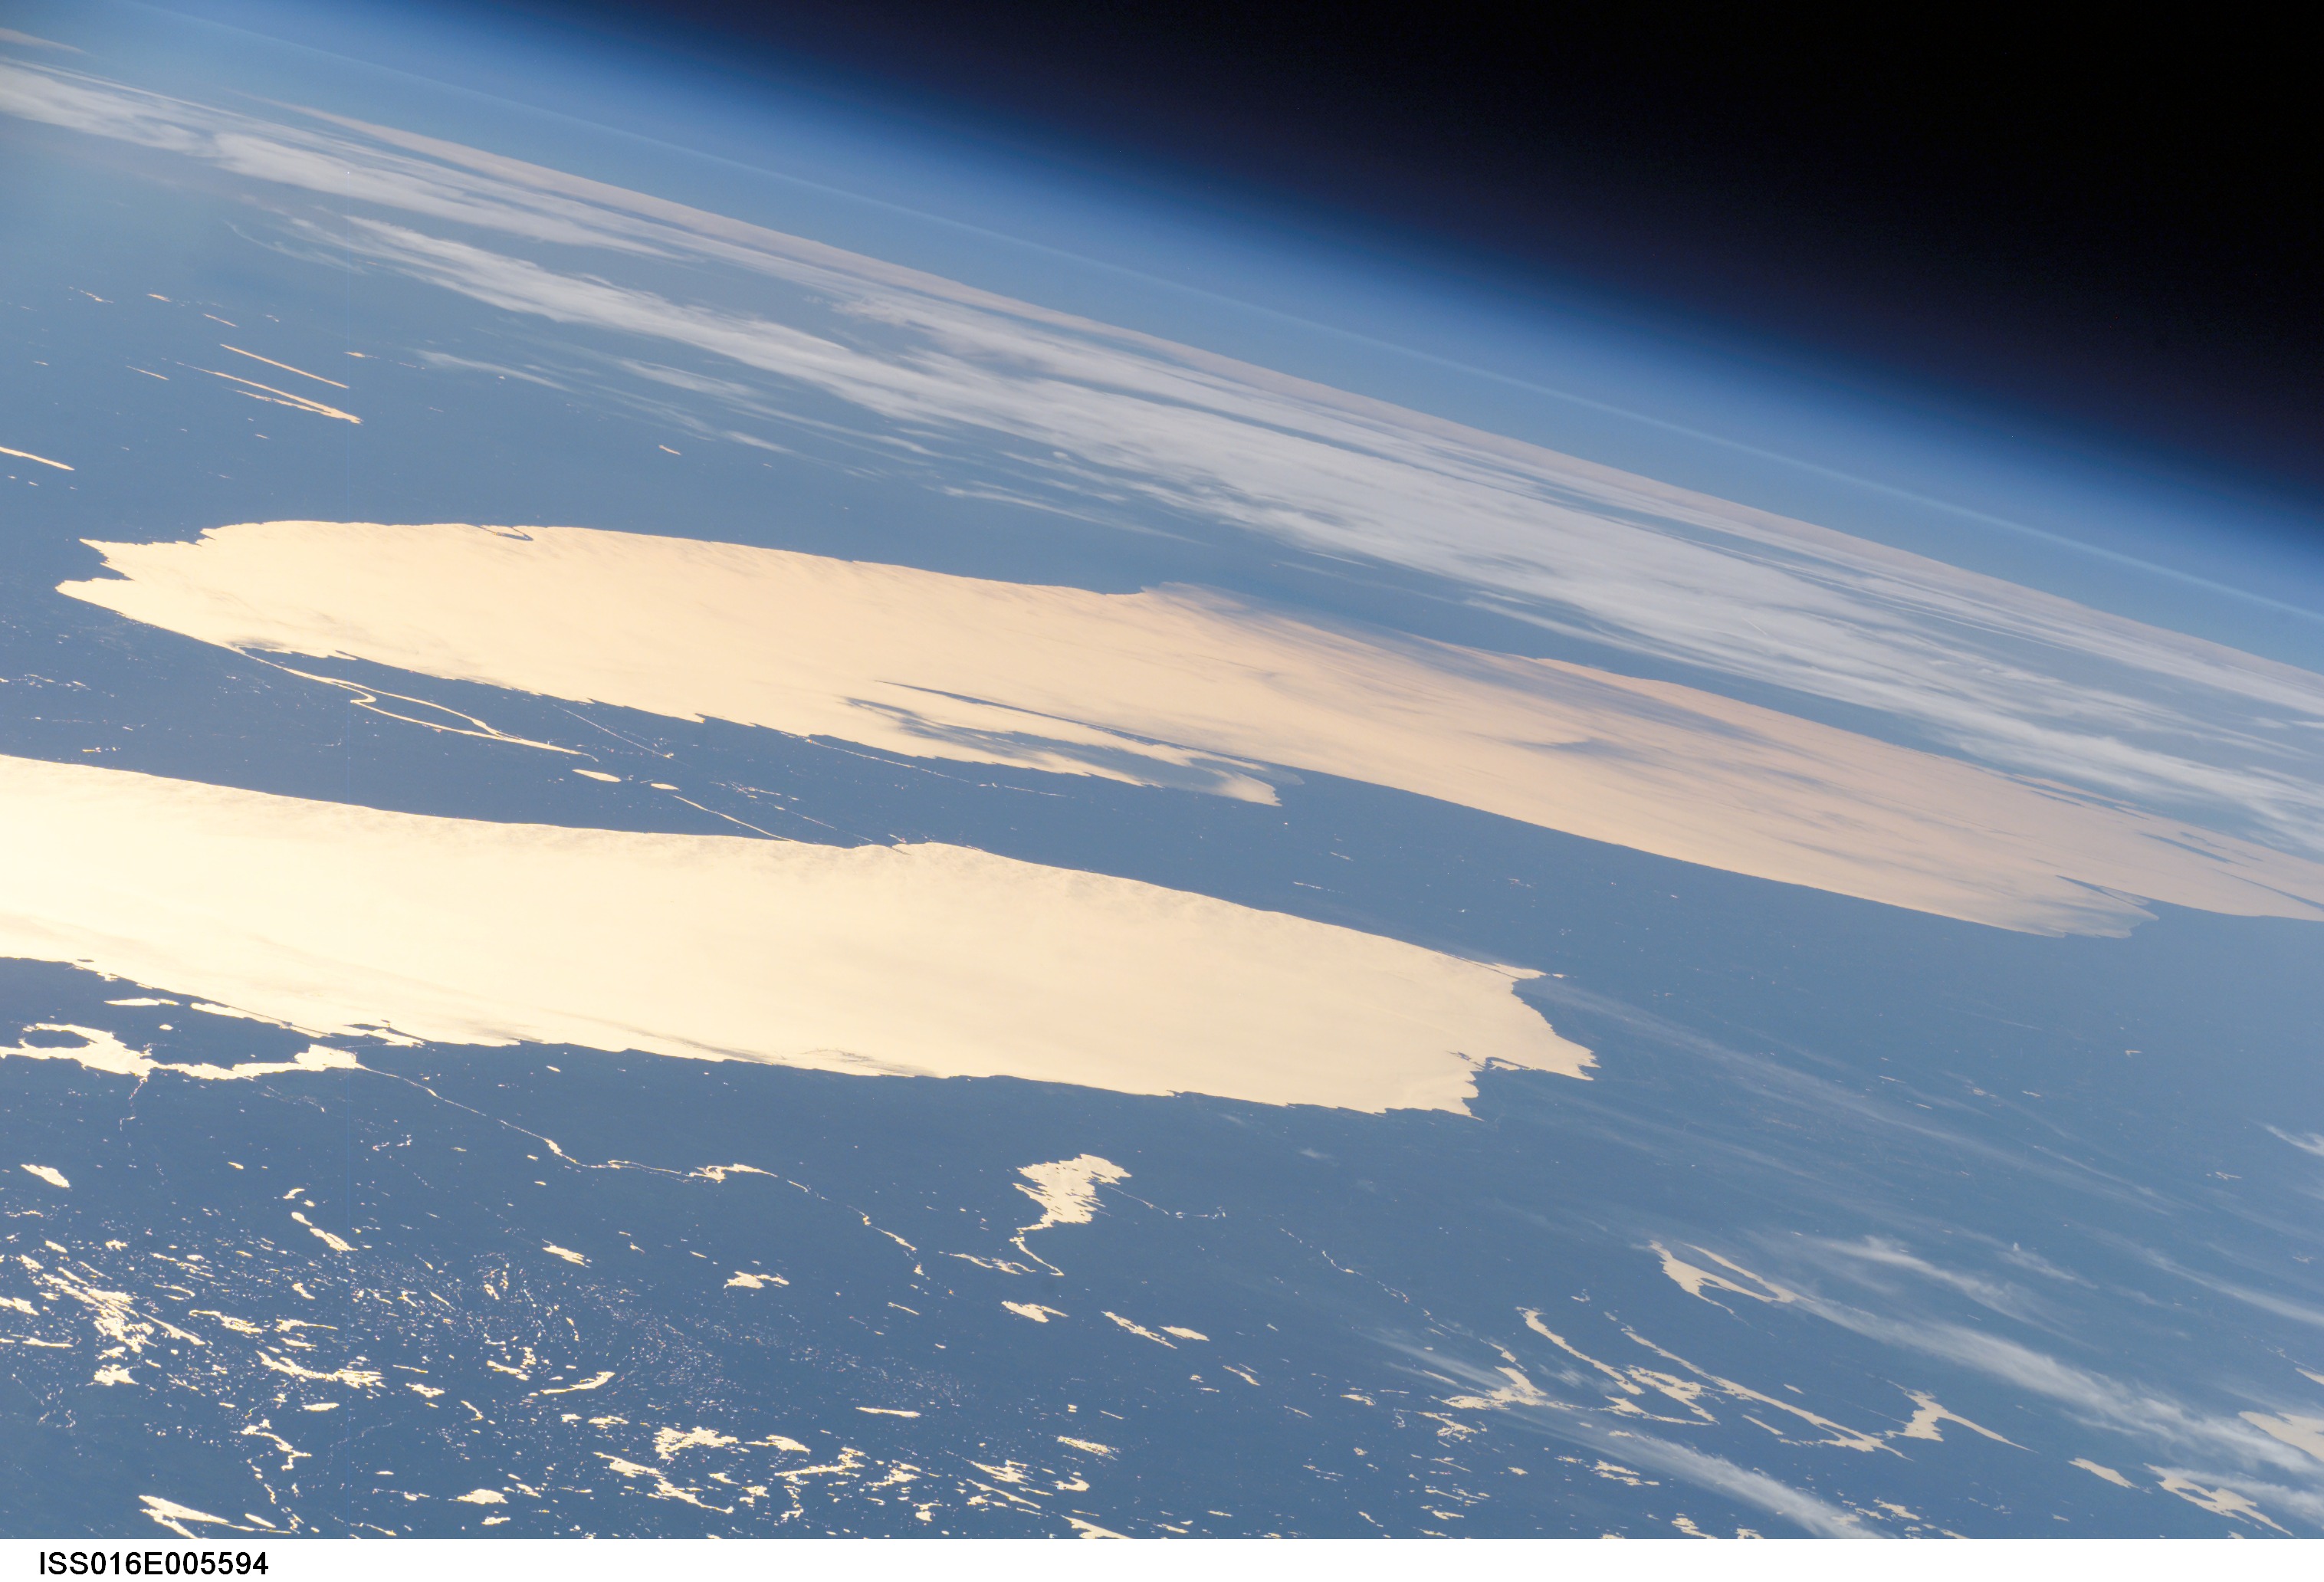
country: CANADA-O
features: PAN-L. ONTARIO, L. ERIE, GLINT
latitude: 43.0
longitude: -80.5
